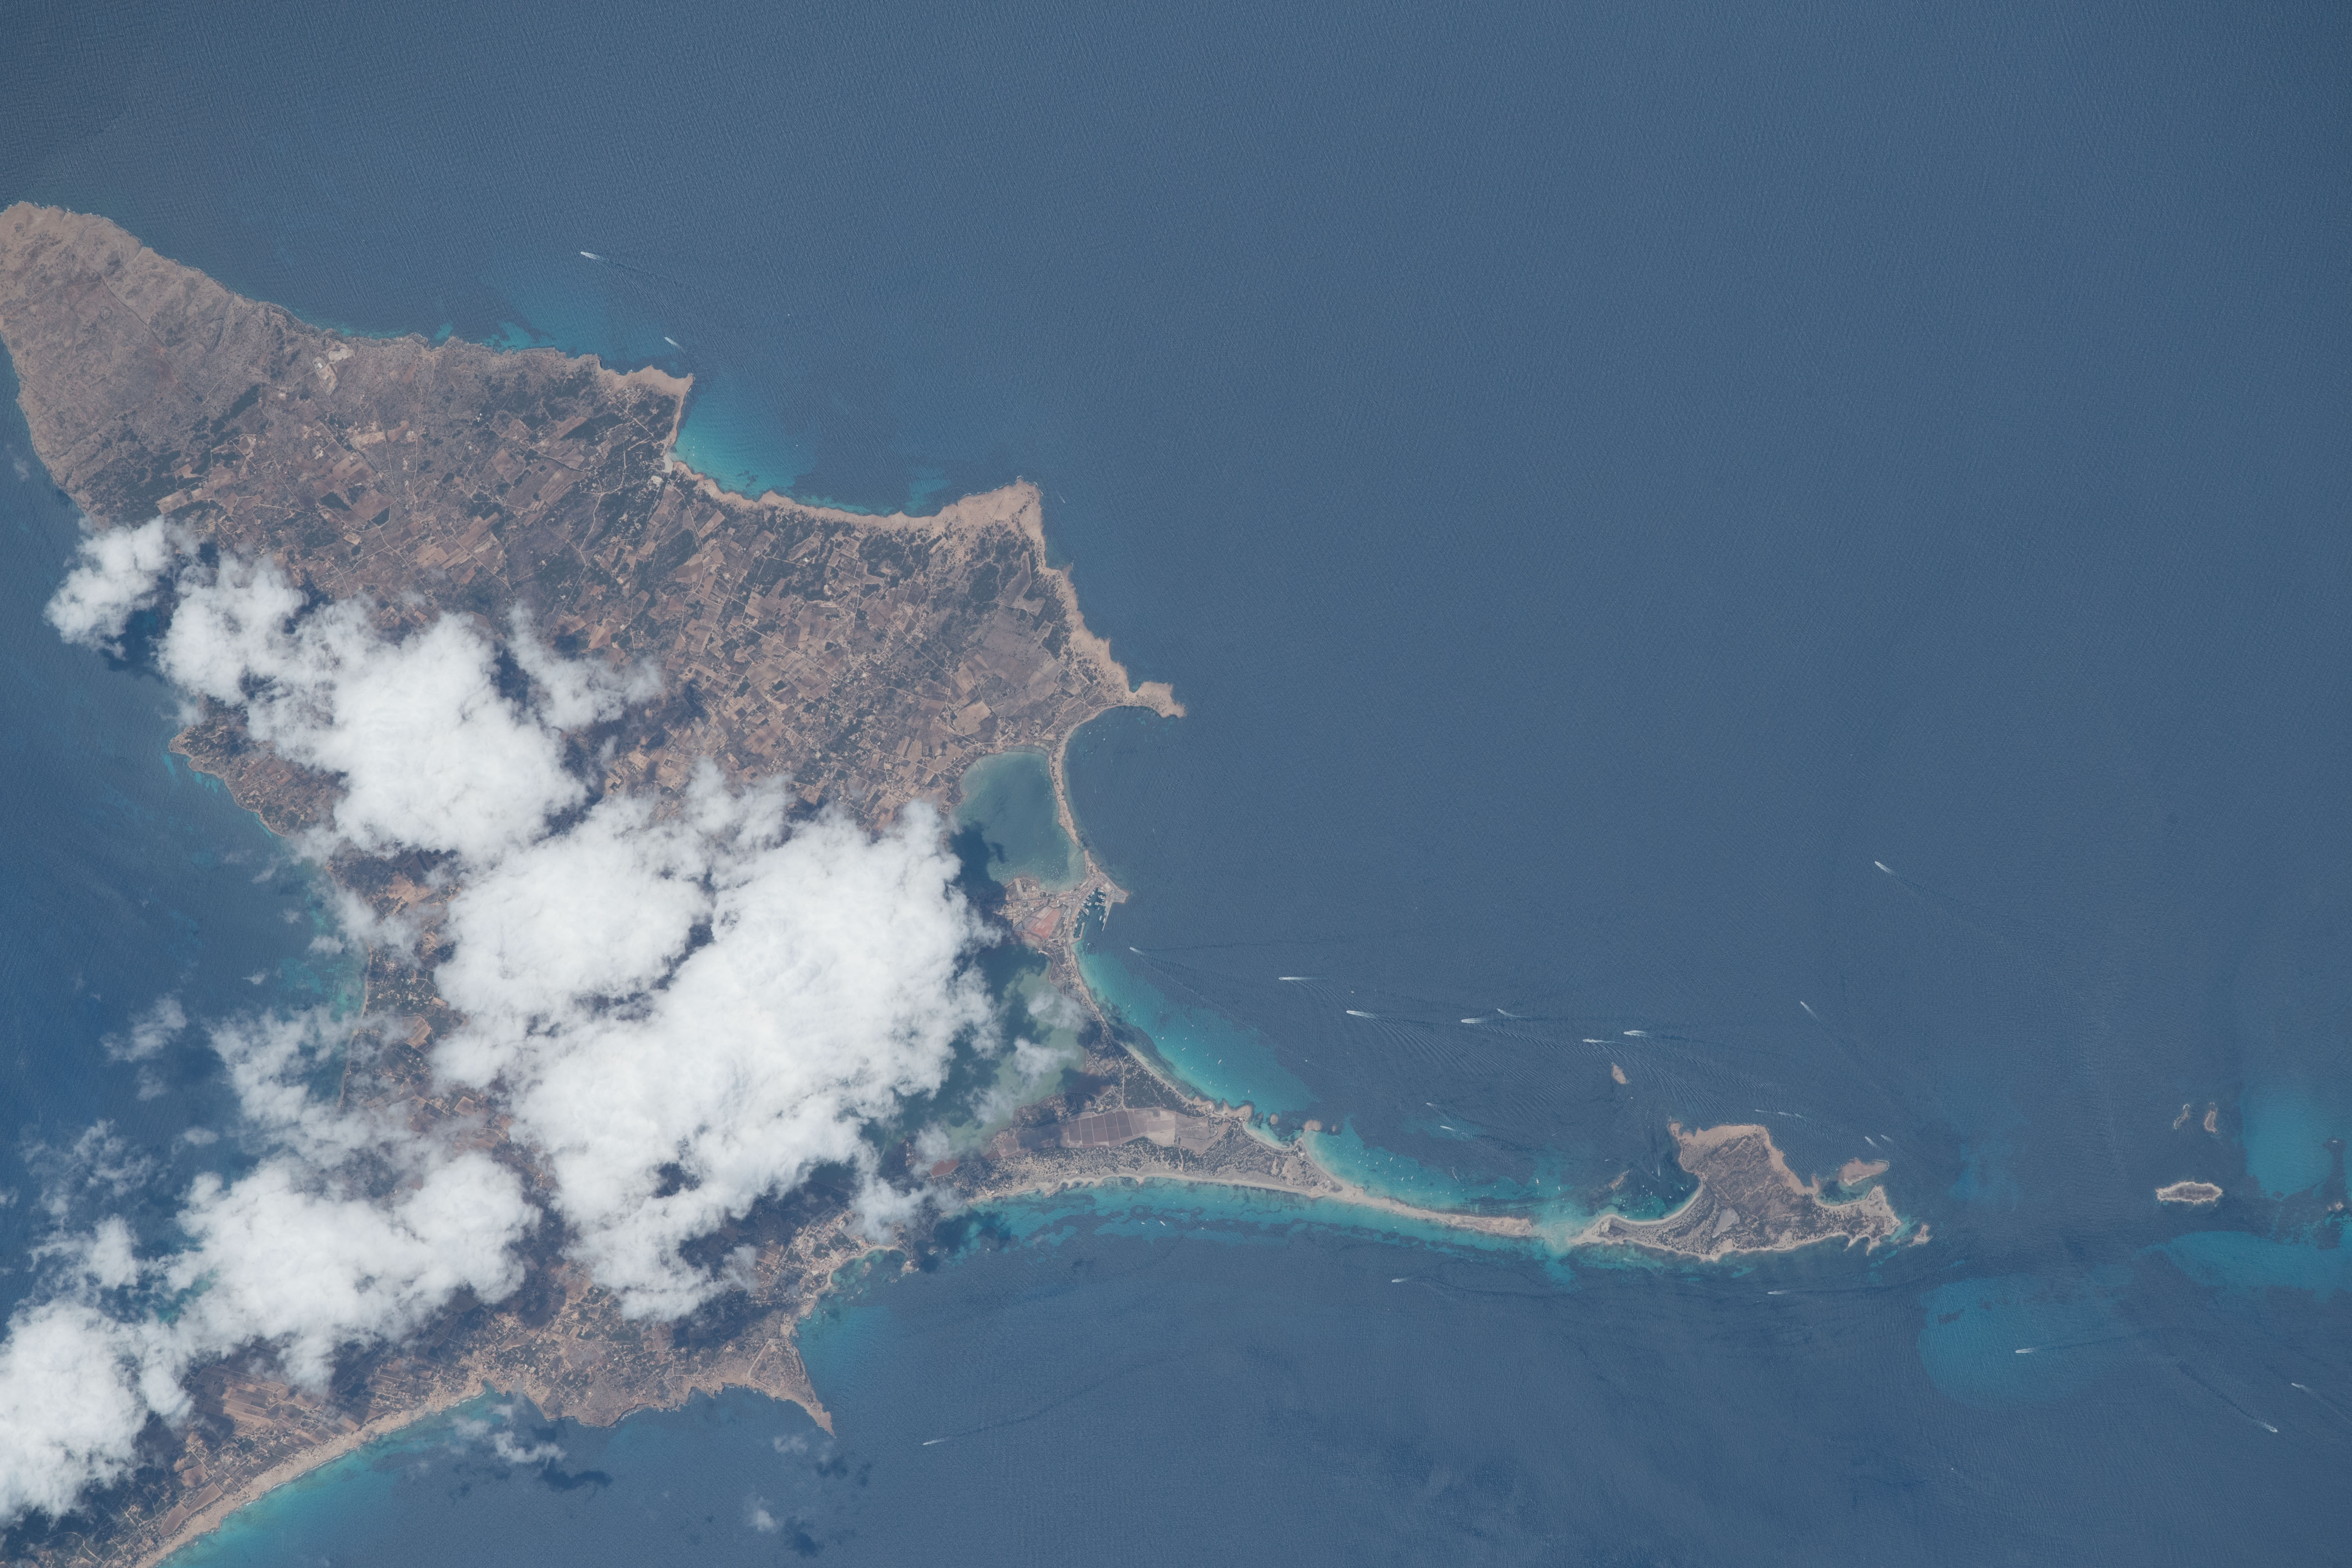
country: BALEARIC ISLANDS
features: FORMENTERA
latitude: 38.8
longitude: 1.4
